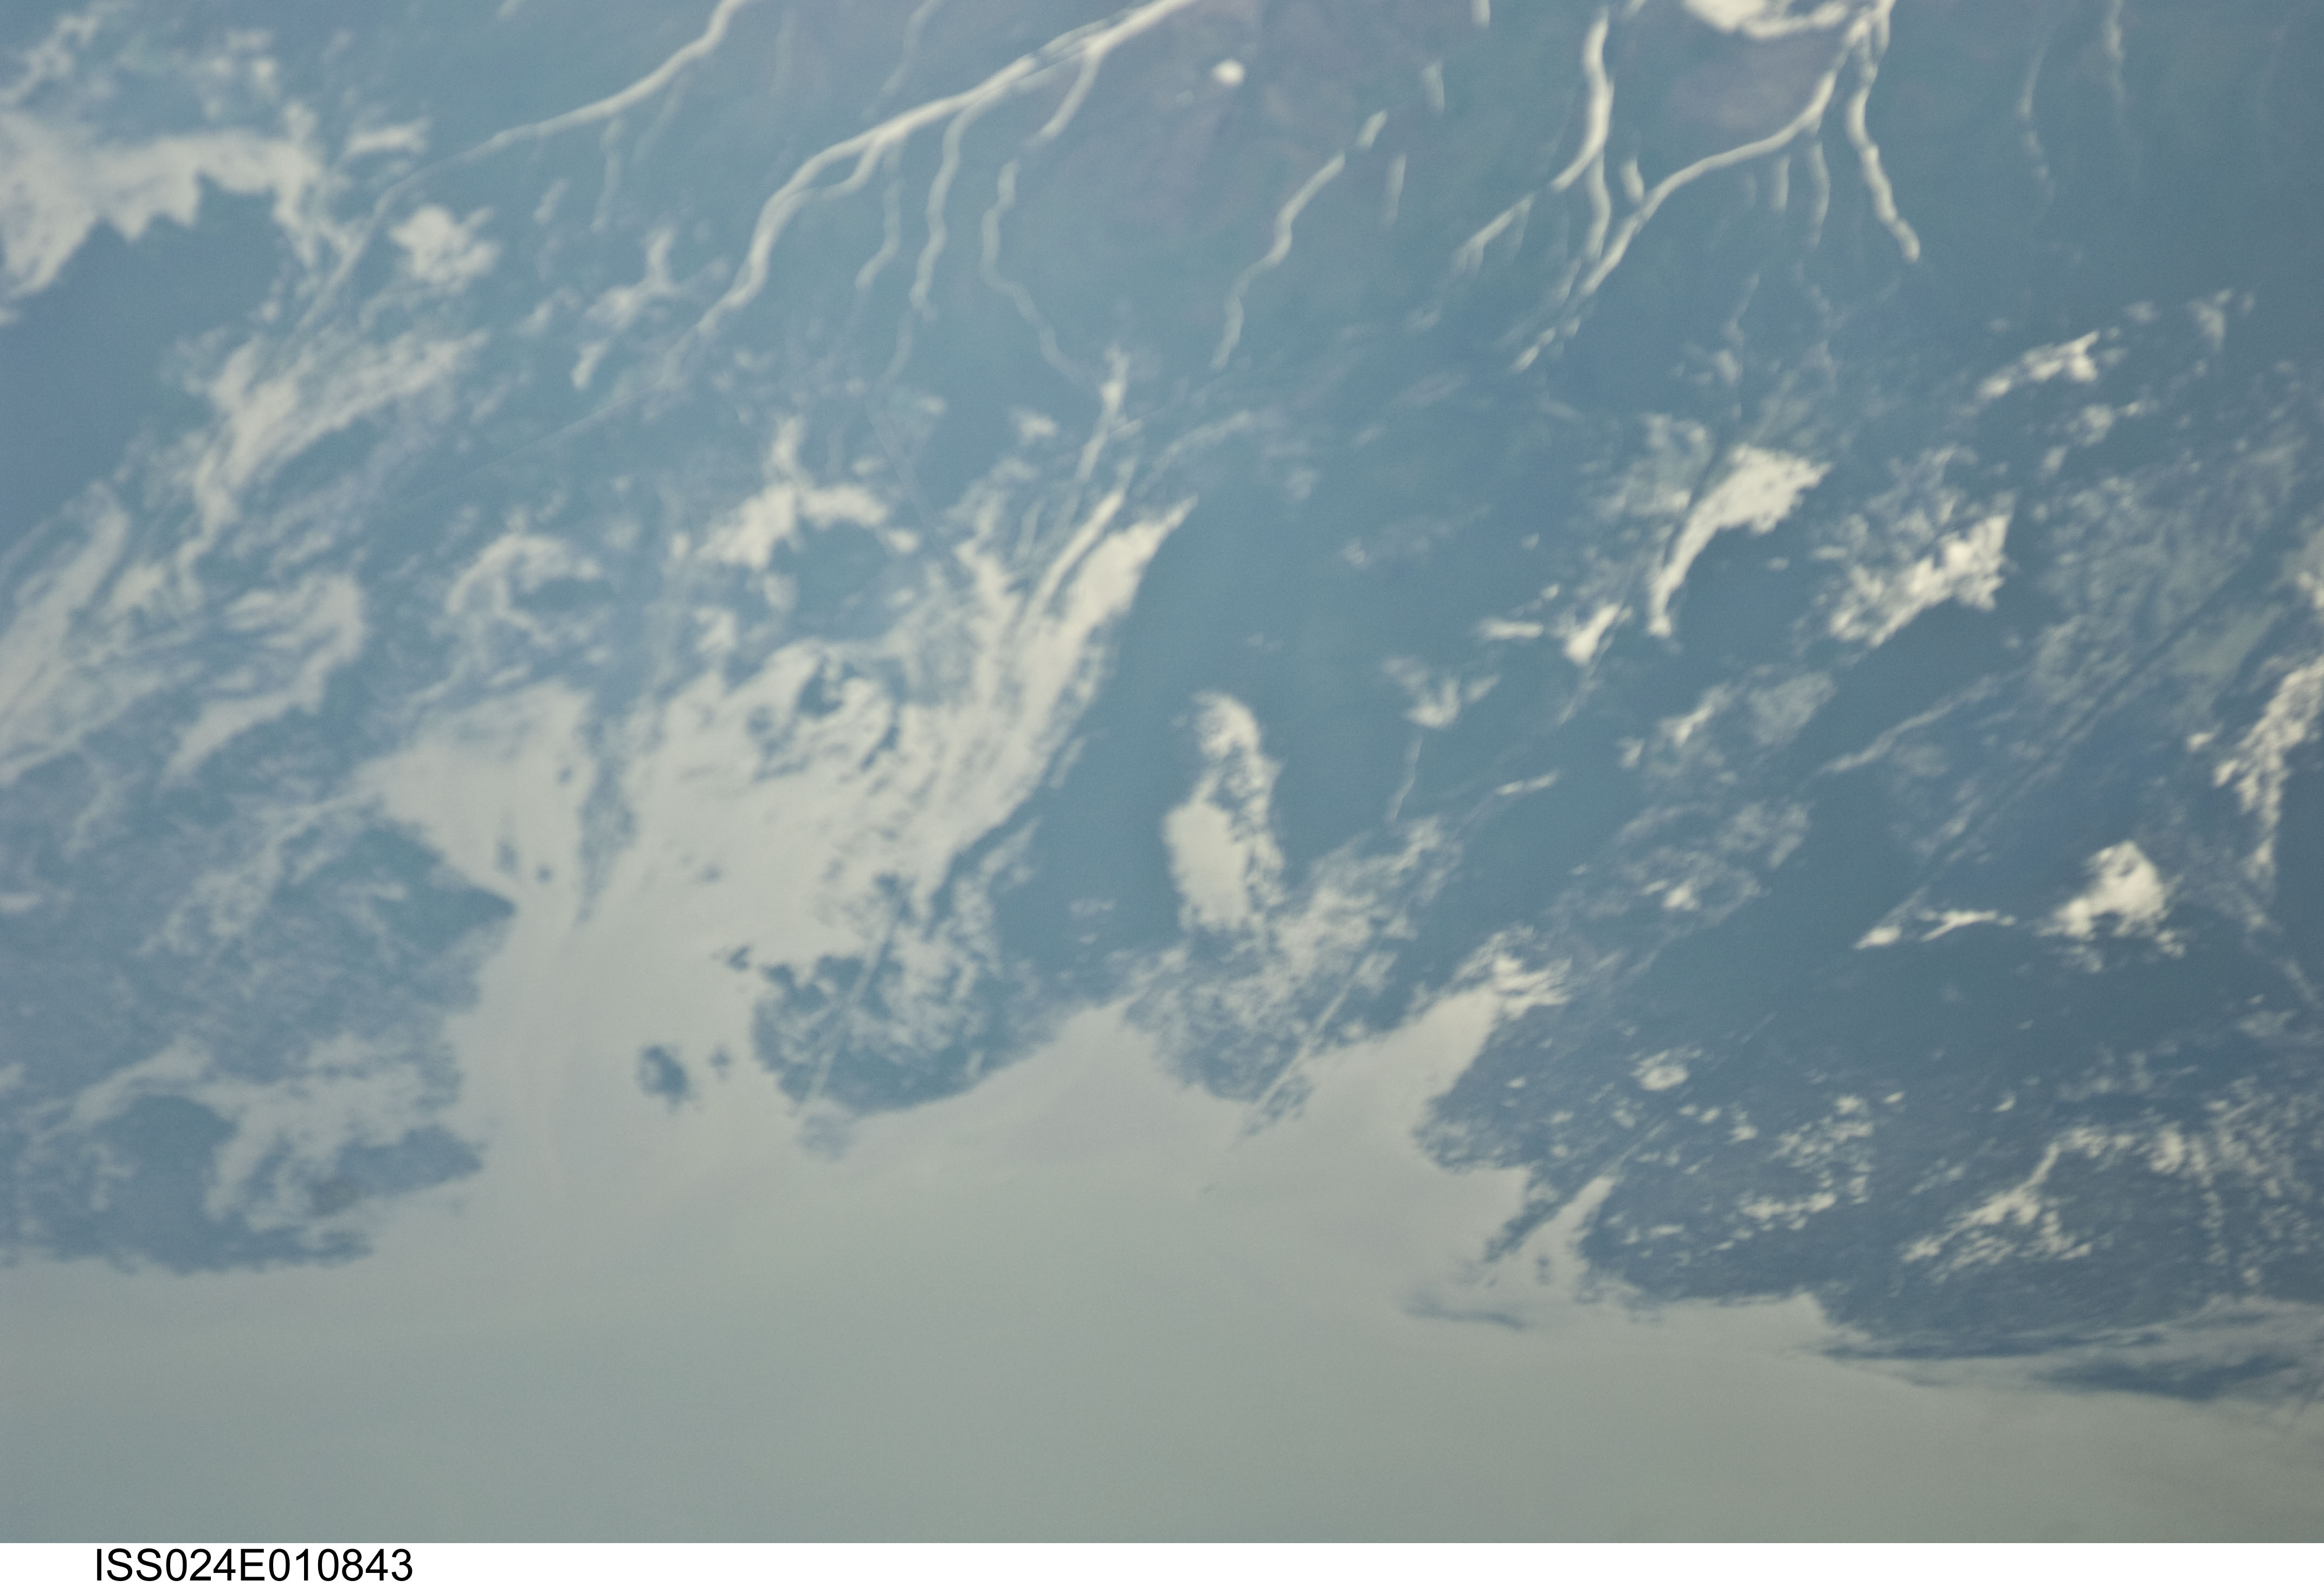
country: RUSSIAN FEDERATION
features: OSTROV GALKIN, VOLGA DELTA, SOFT
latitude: 45.6
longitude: 48.4
